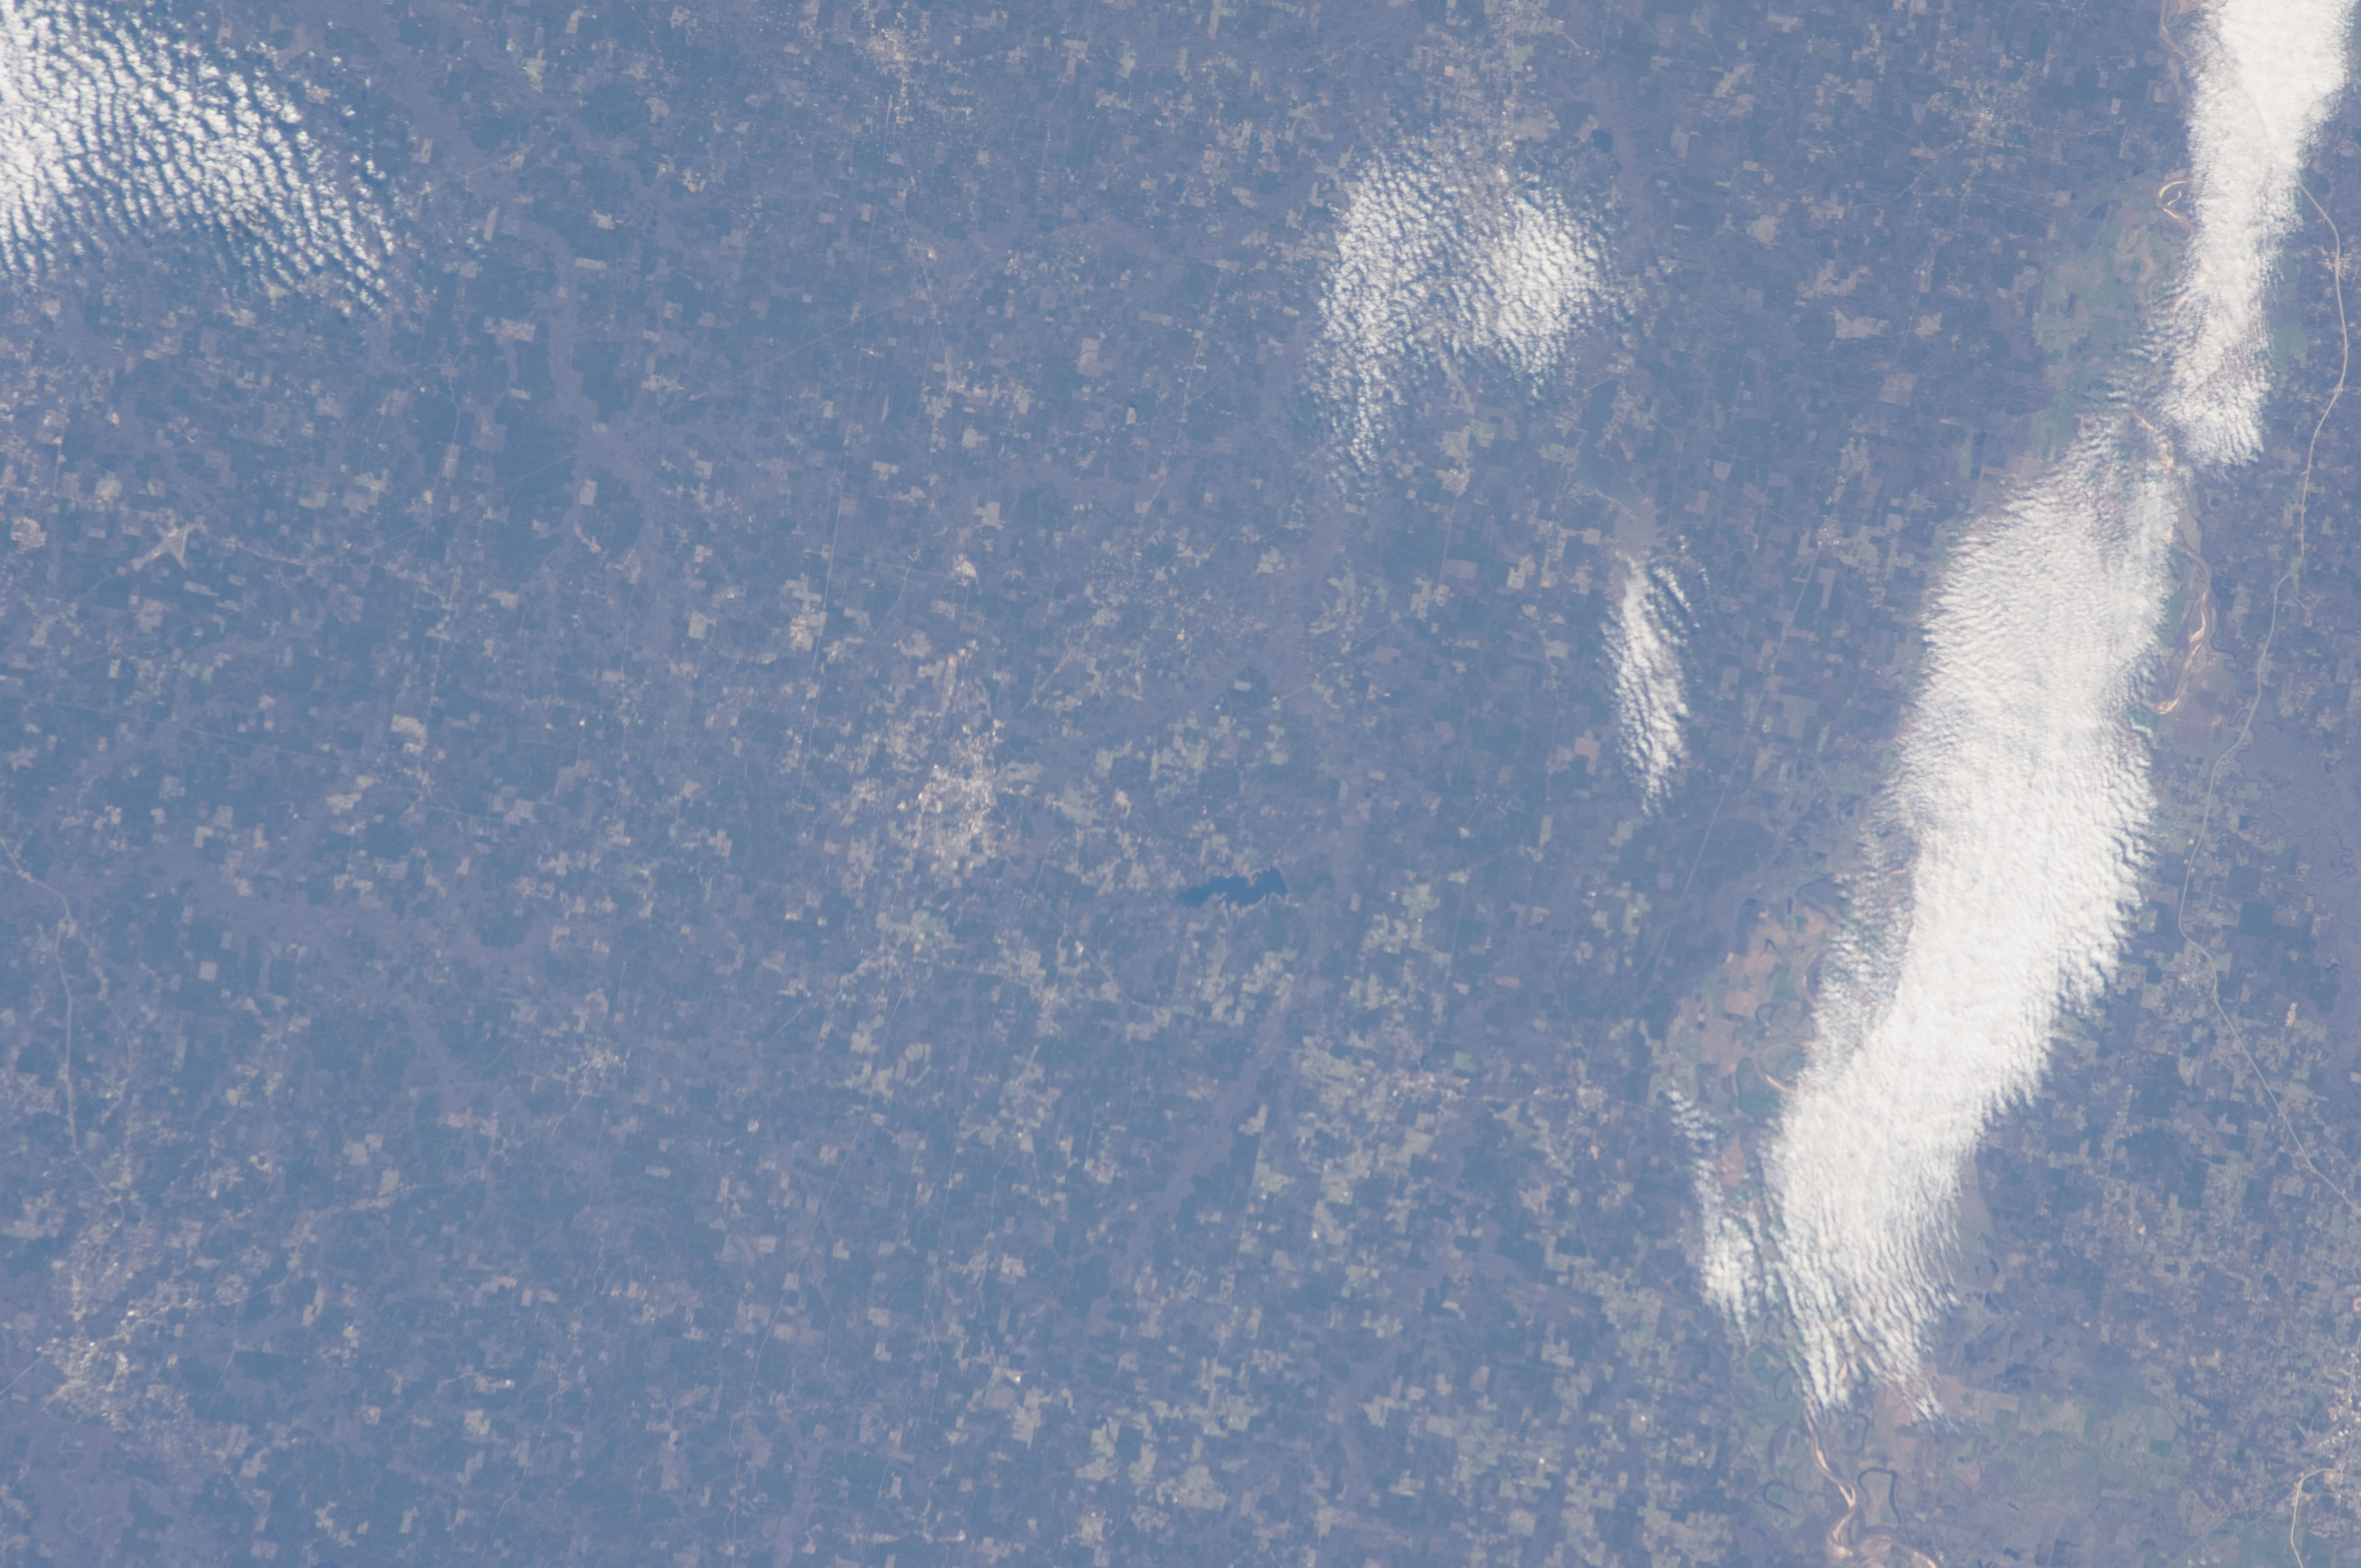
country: USA-ARKANSAS
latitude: 33.3
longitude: -93.3
